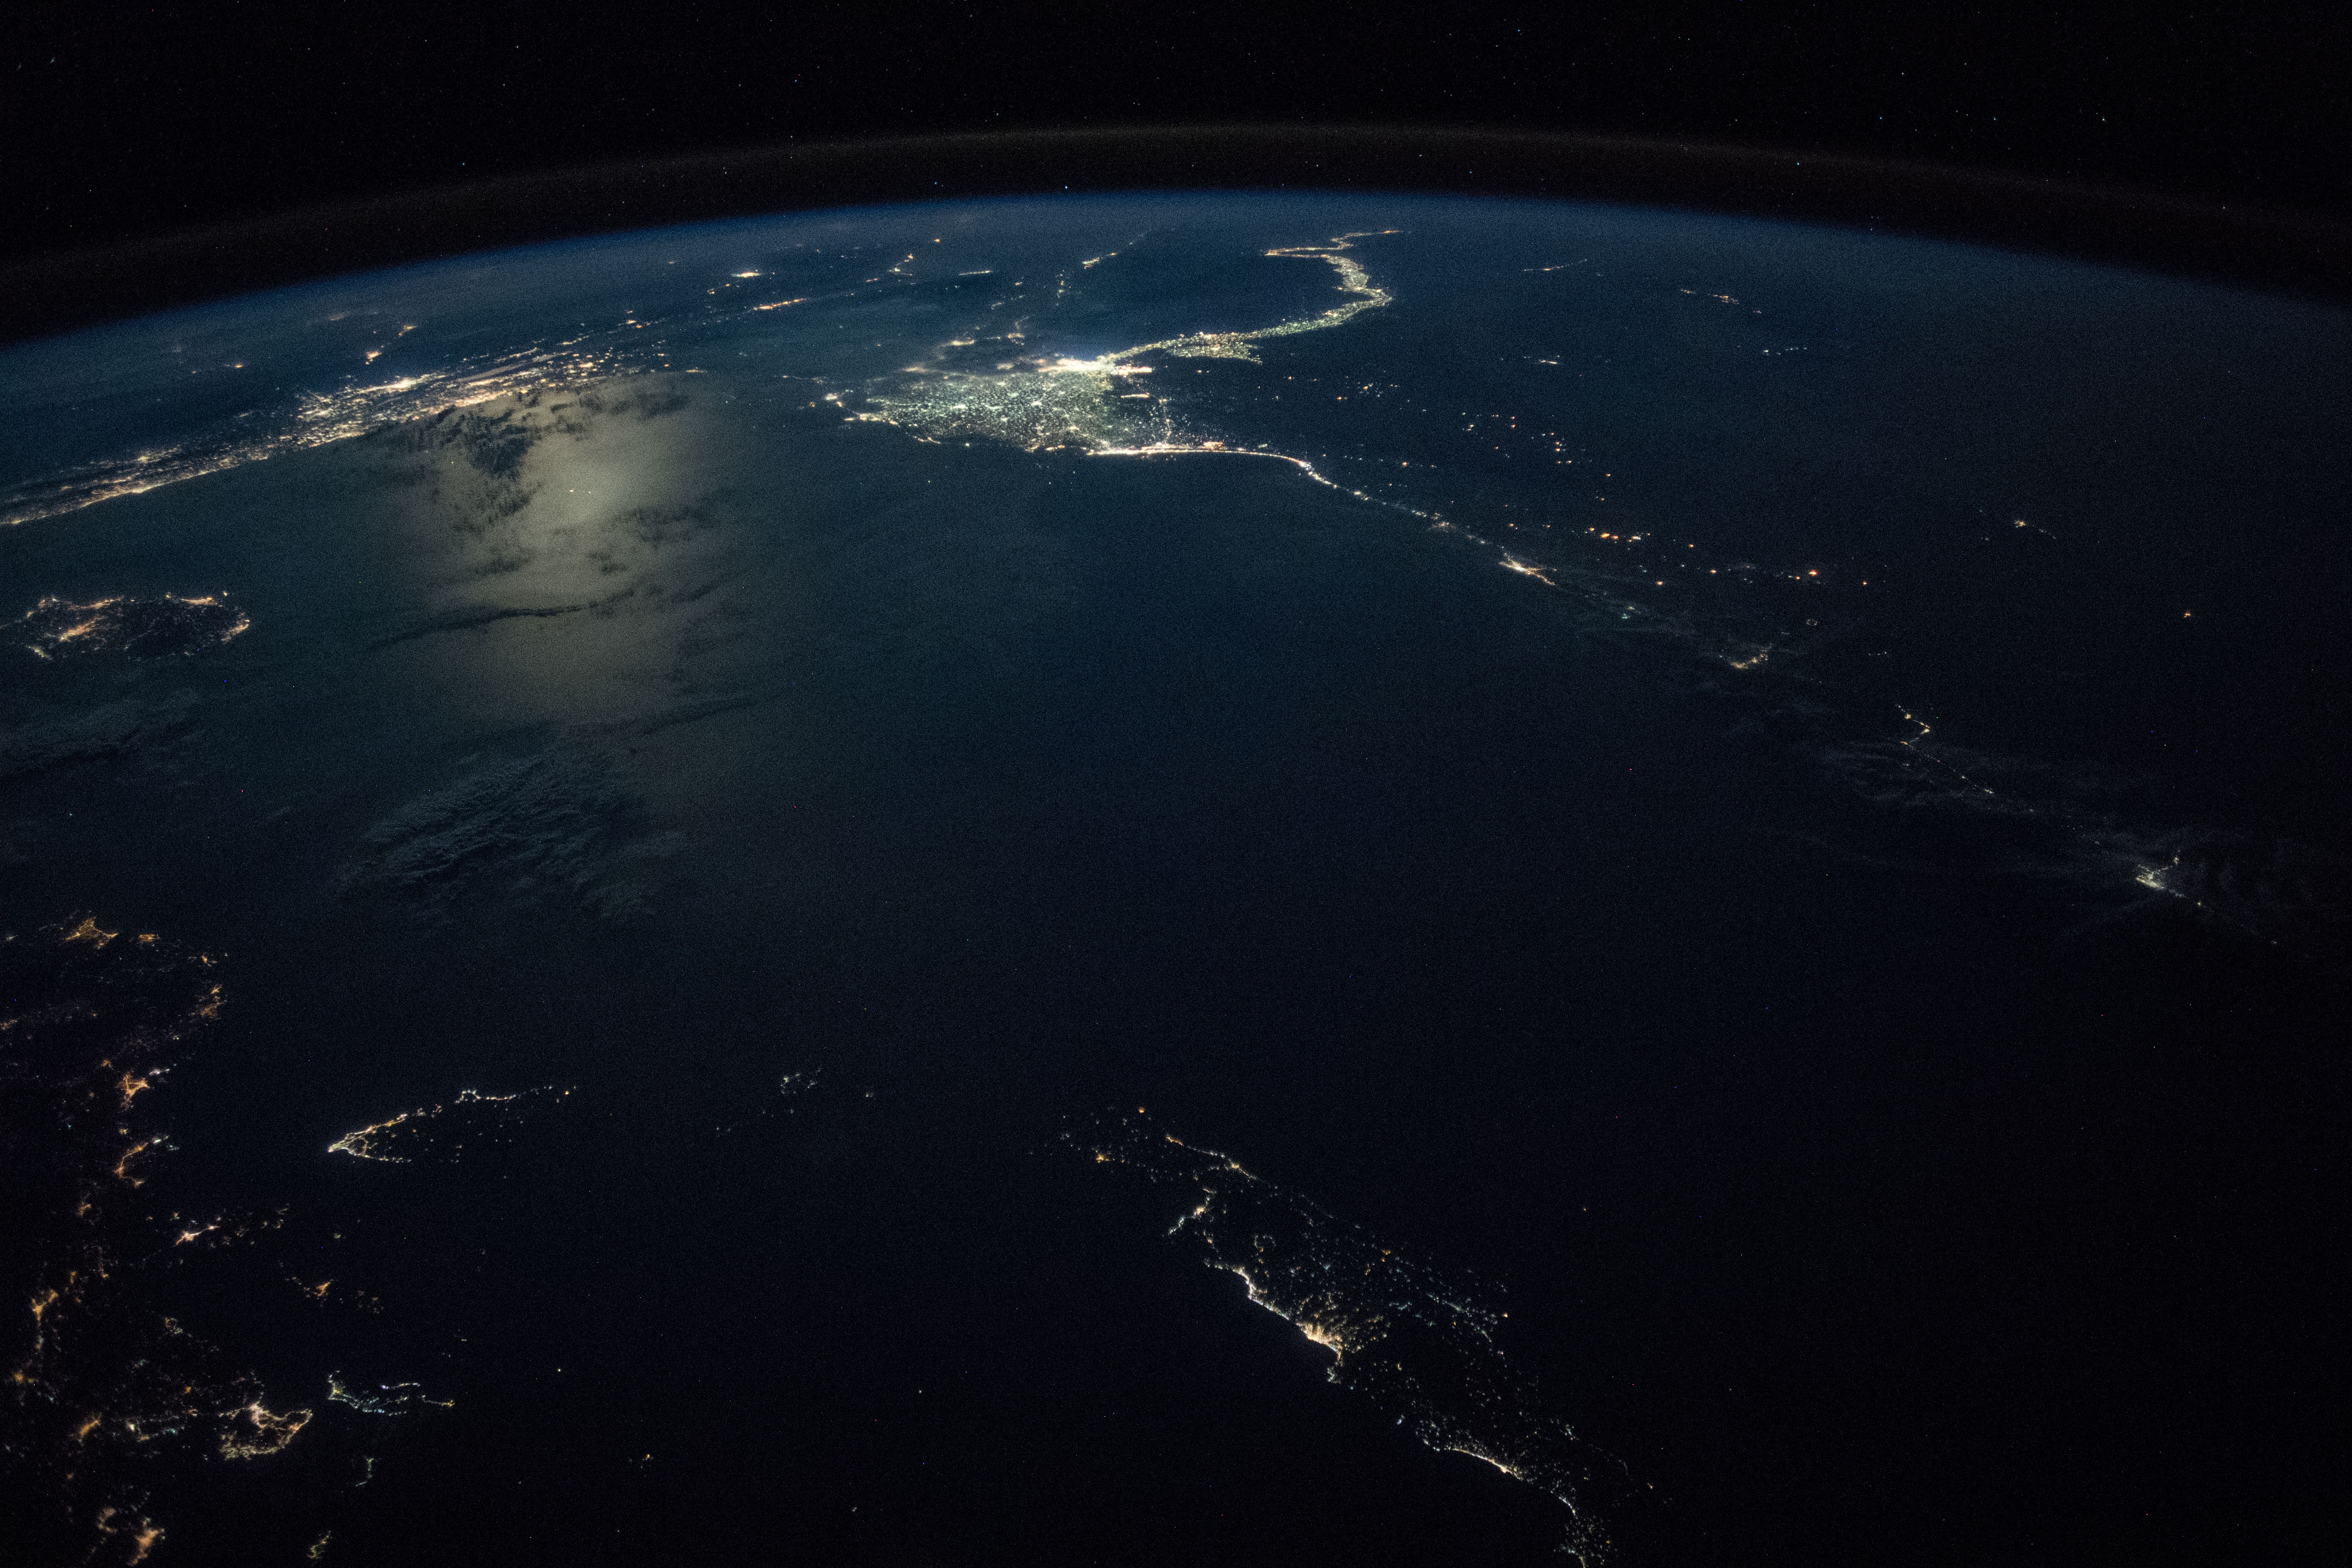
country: MEDITERRANEAN SEA
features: NILE RIVER, NILE DELTA, CAIRO CITY, ALEXANDRIA CITY, IDKU CITY, PORT SAID, GAZA STRIP, MEDITERRANEAN SEA, CYPRUS, ISLAND OF RHODES, KARPATHOS ISLAND, CRETE ISLAND, NIGHT, EARTH LIMB
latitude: 33.3
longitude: 27.2
